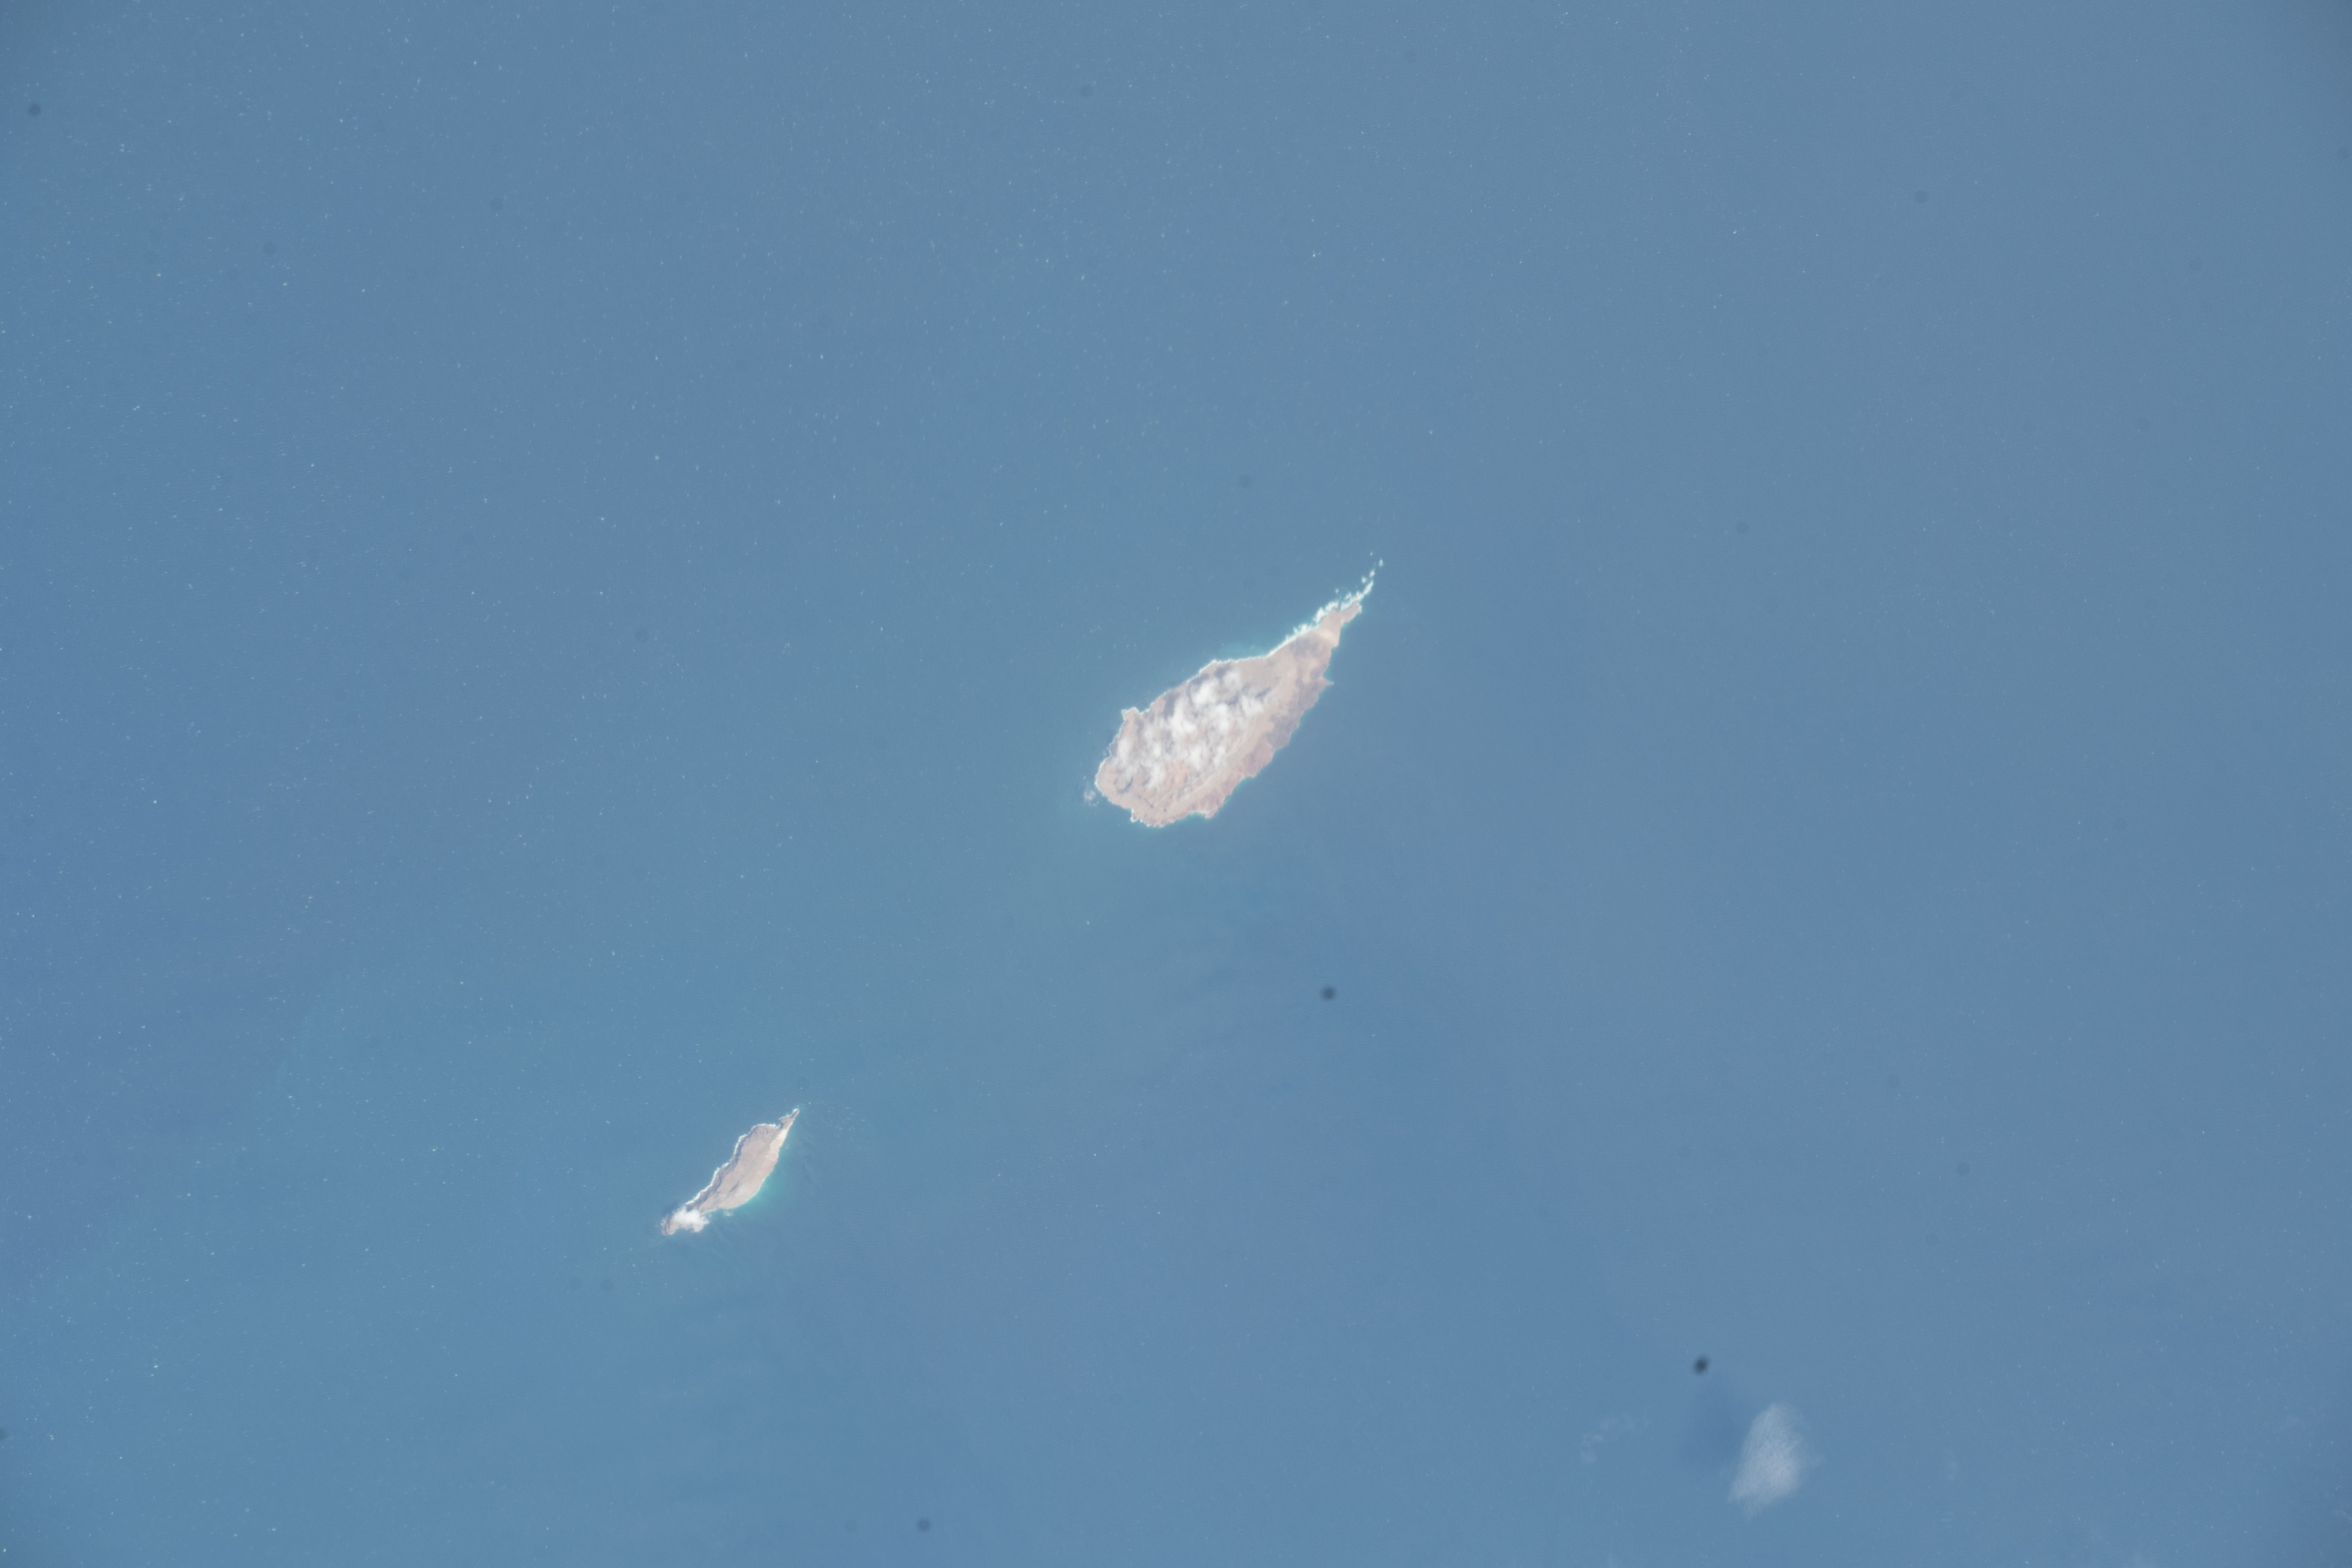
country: SOCOTRA
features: GULF OF ADEN, HAJHIR MOUNTAINS, ISLAND
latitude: 12.6
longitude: 53.4
